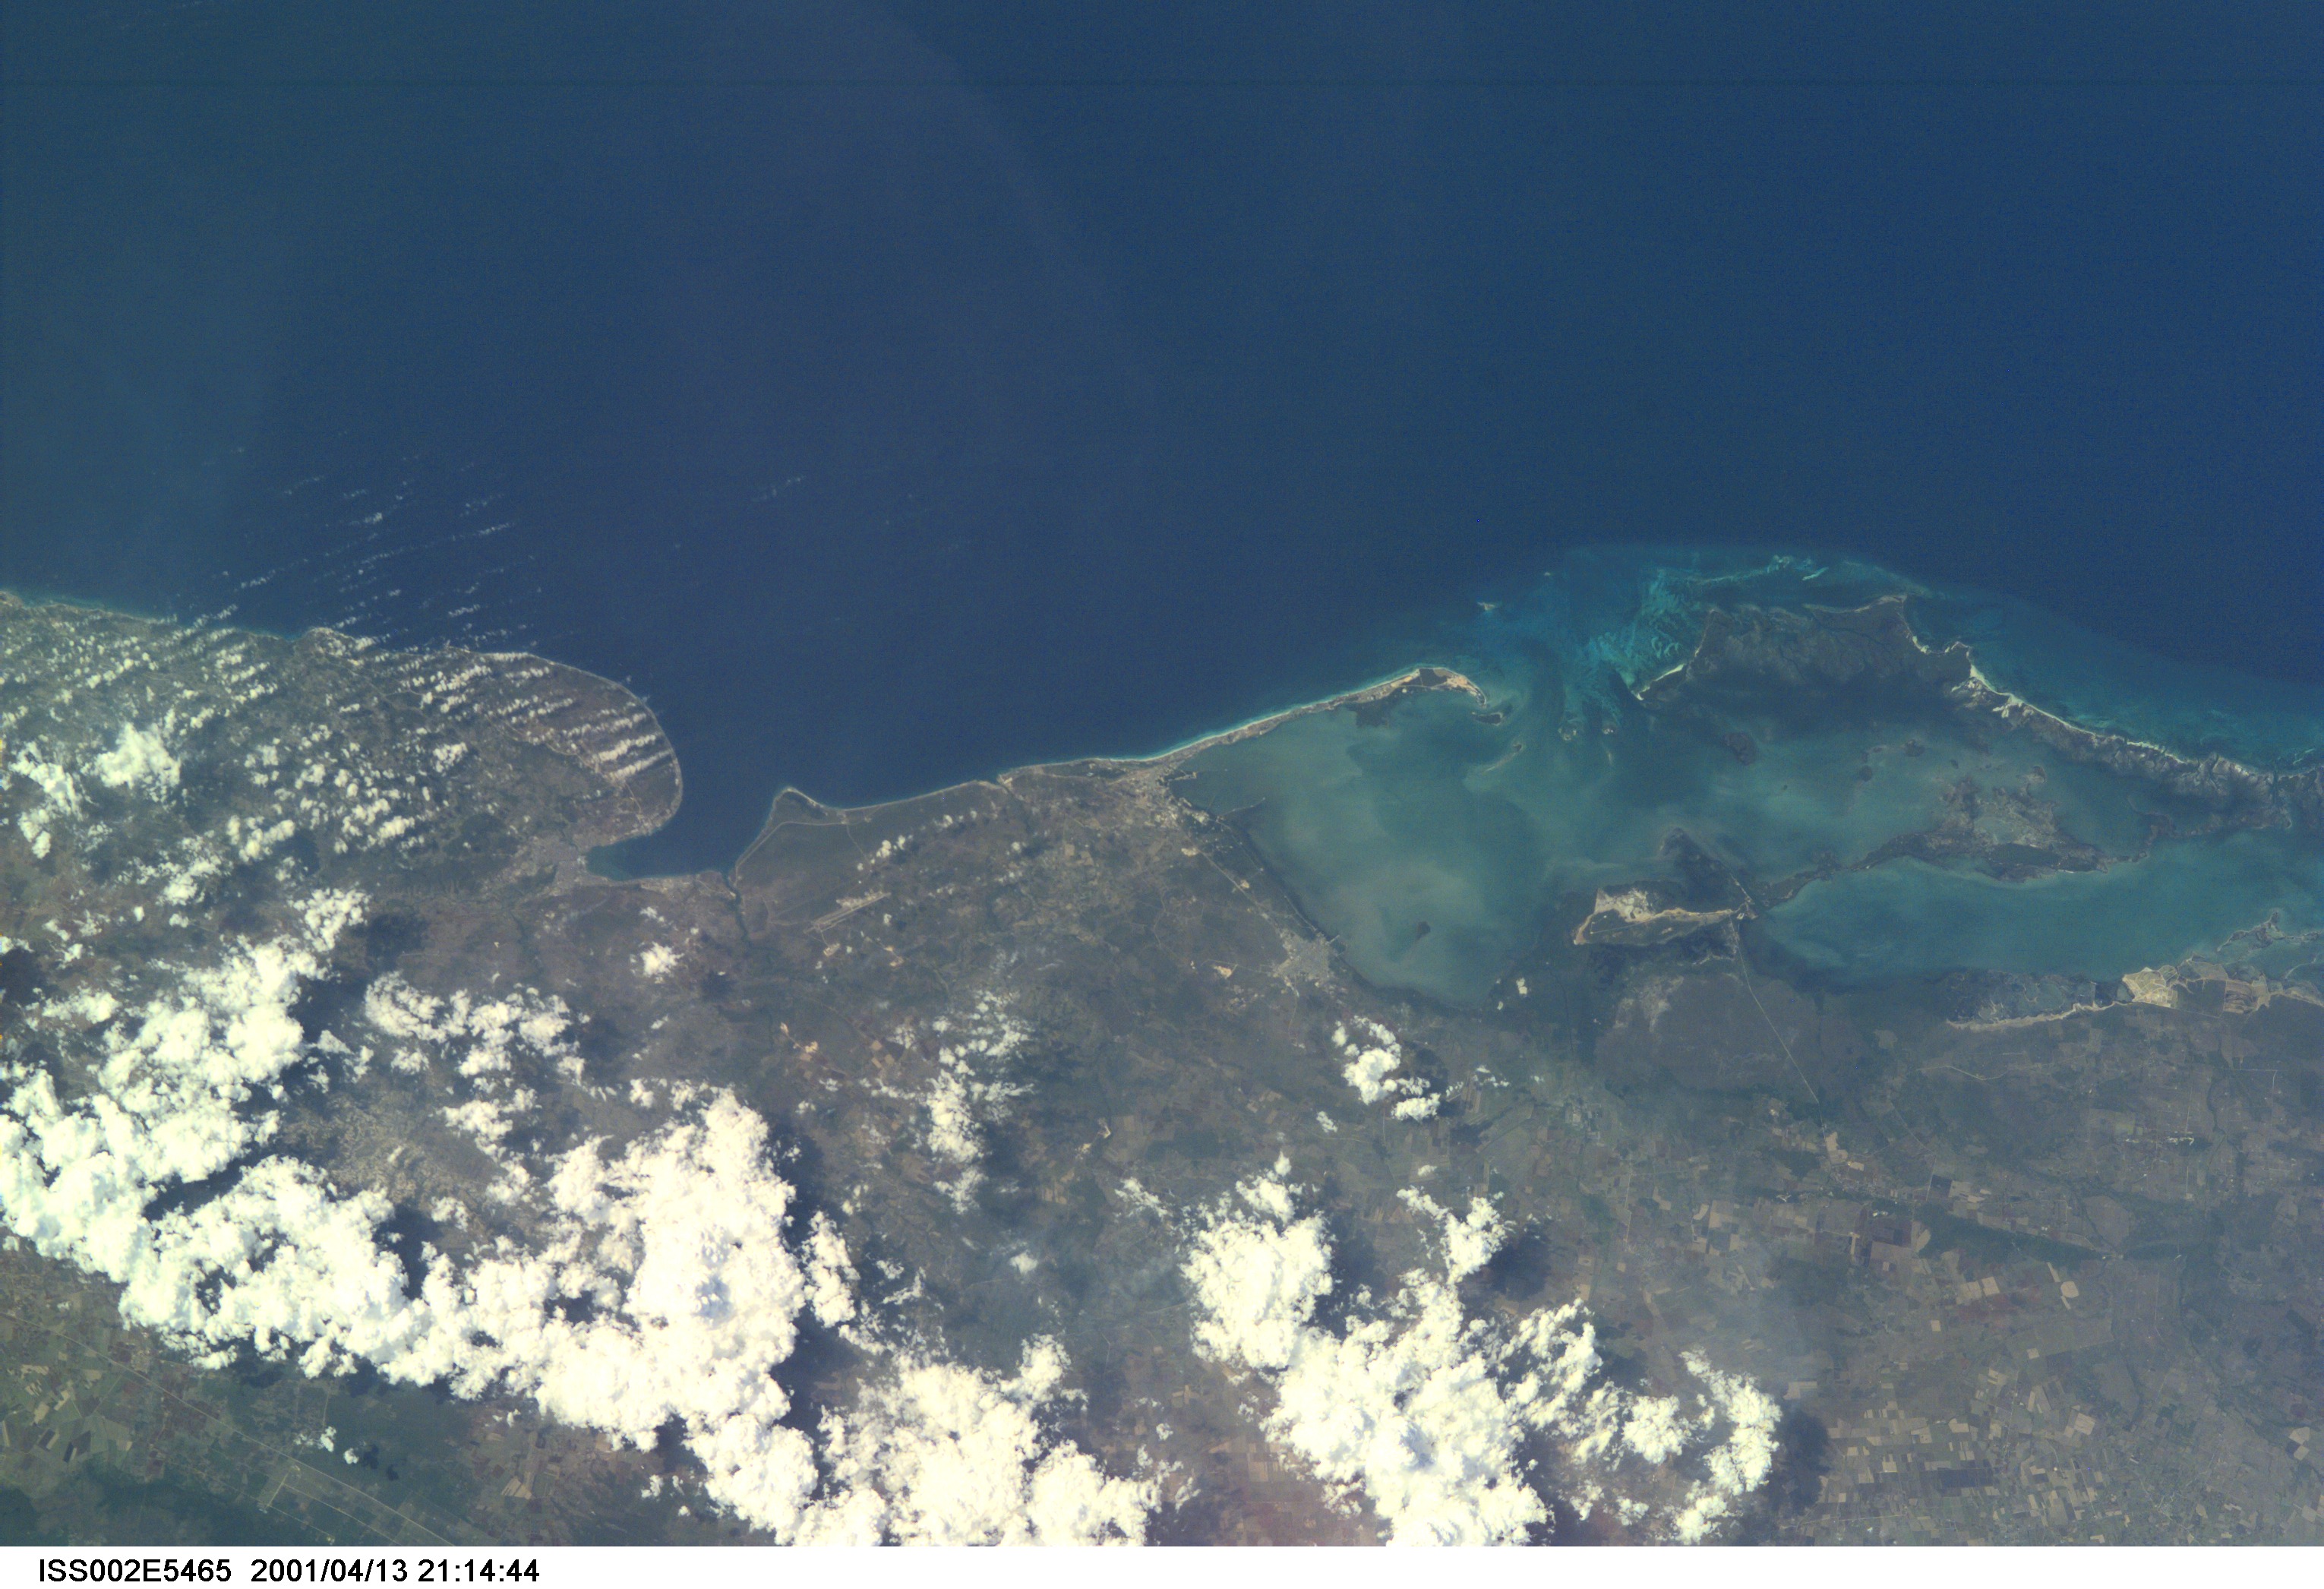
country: CUBA
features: B. DE CARDENAS, MATANZAS
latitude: 23.0
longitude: -81.5
